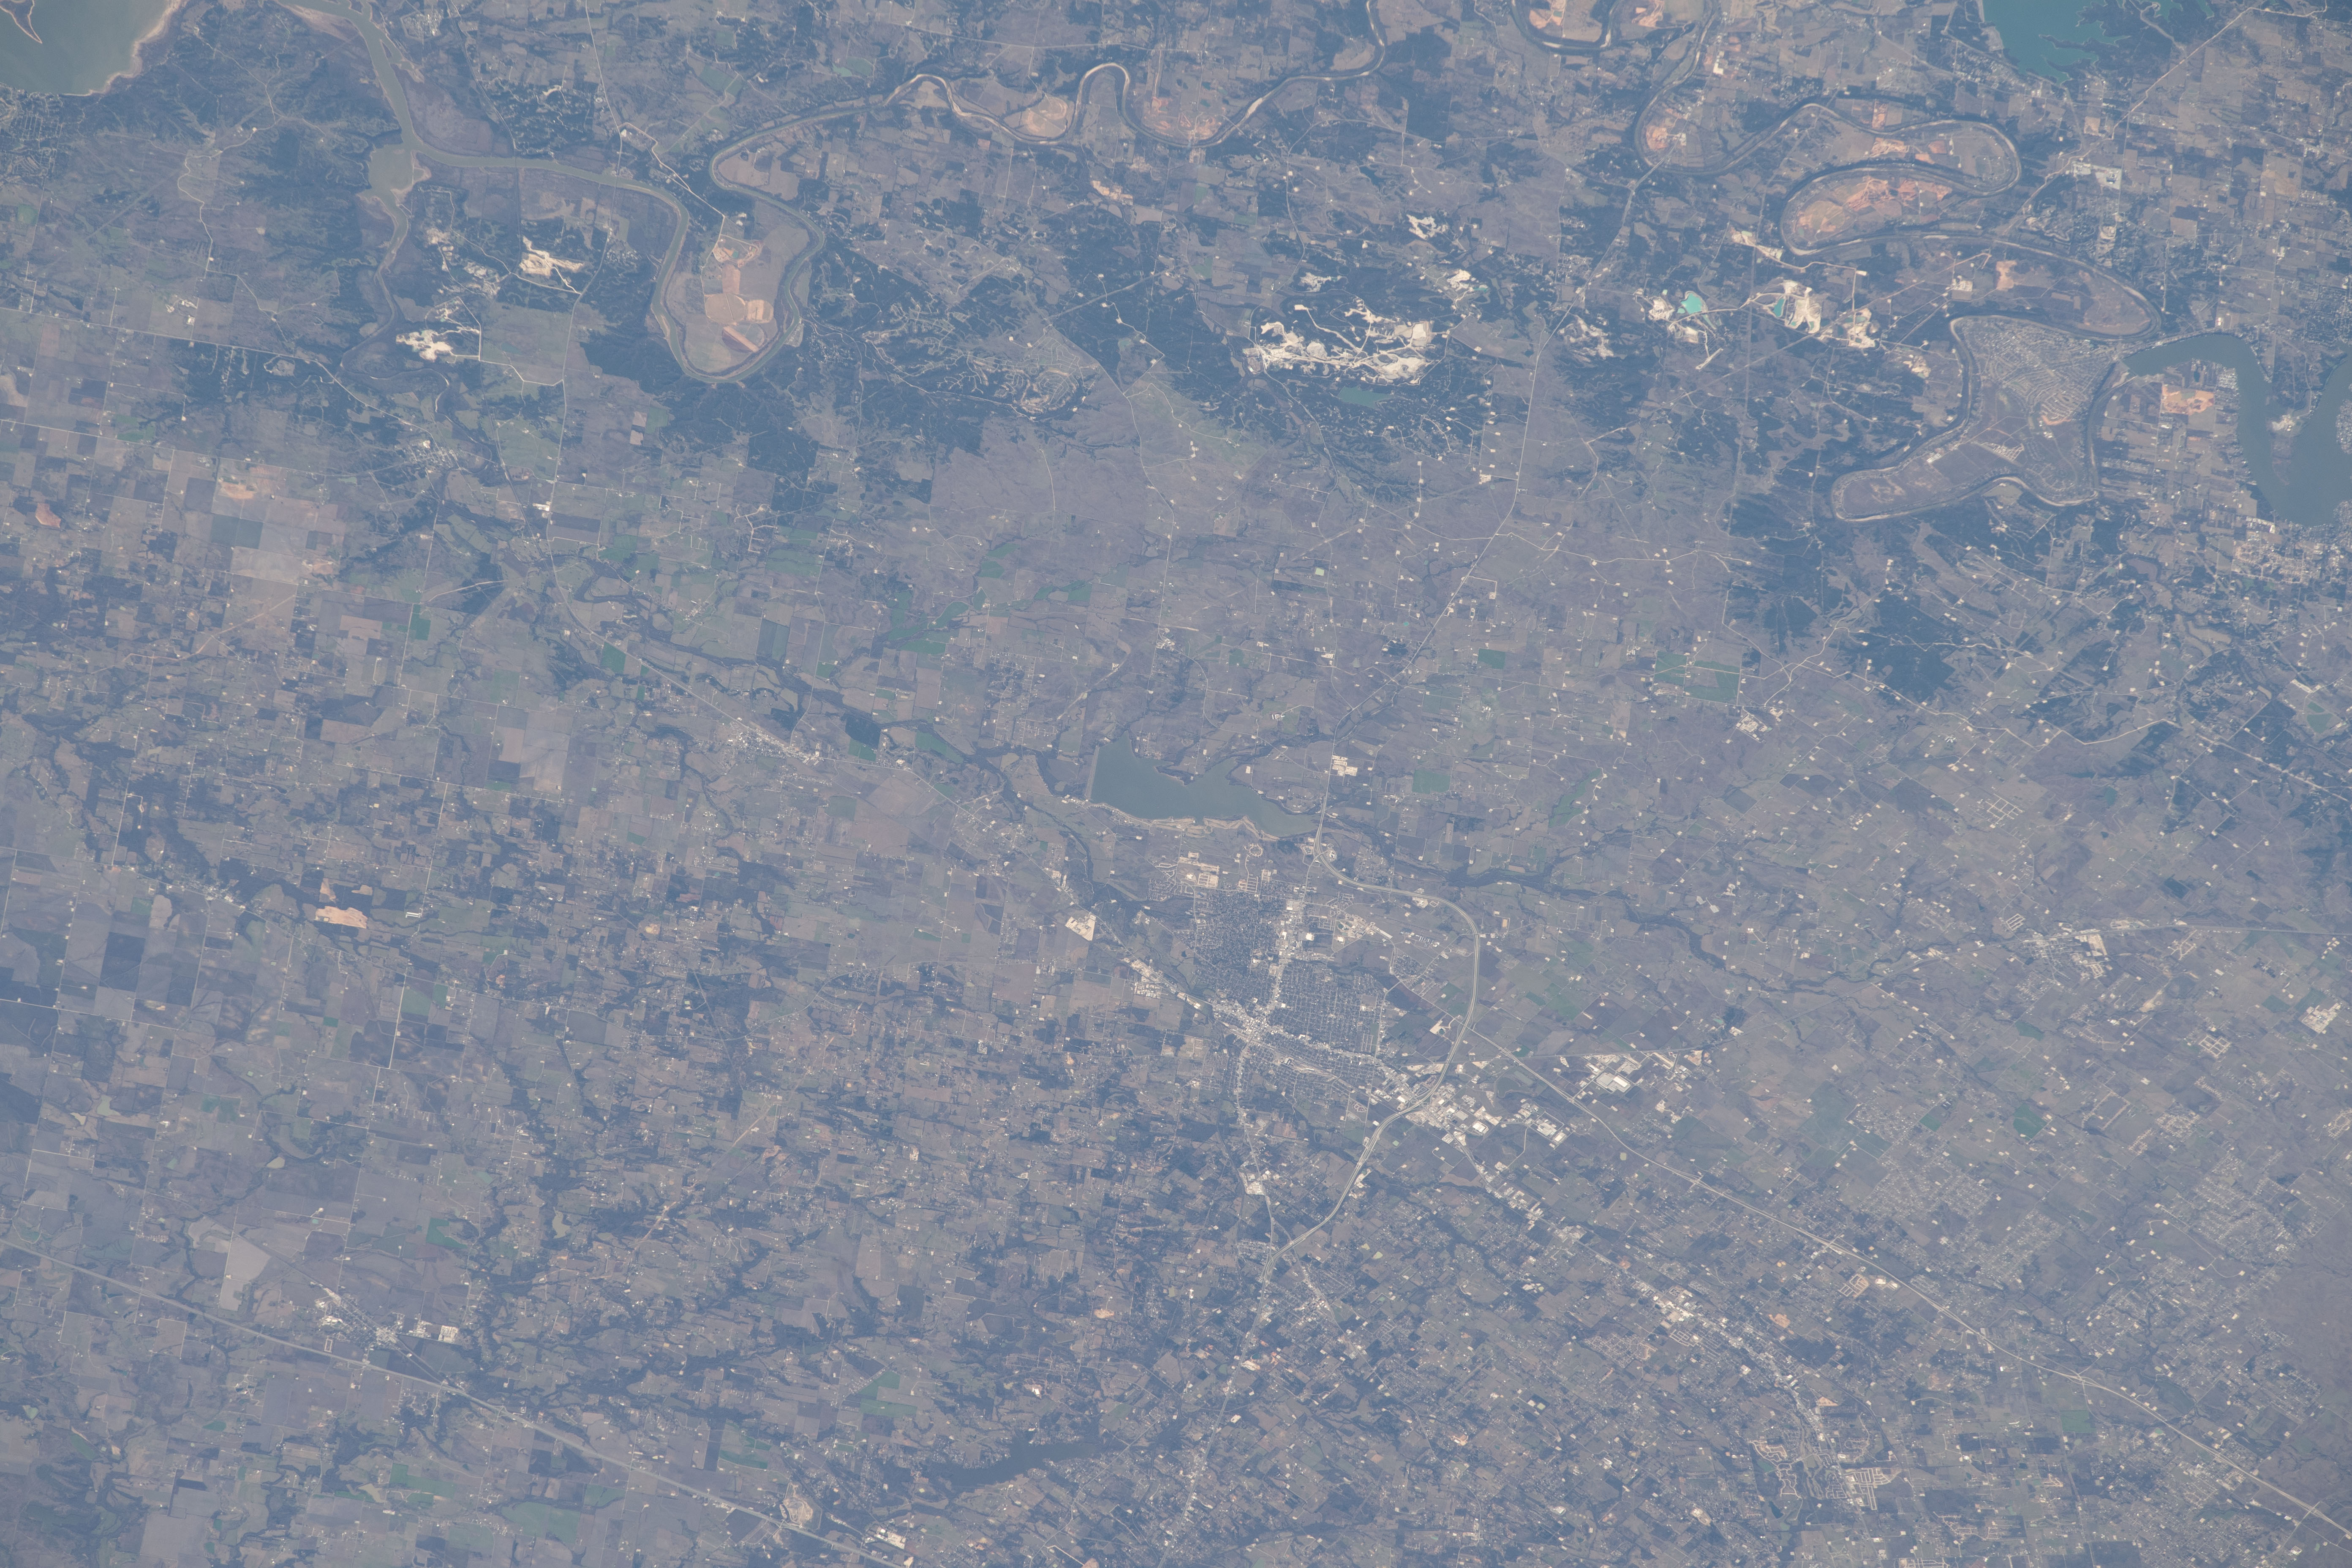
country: USA-TEXAS
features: LAKE PAT CLEBURNE, CLEBURNE, BRAZOS RIVER
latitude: 32.3
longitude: -97.5
